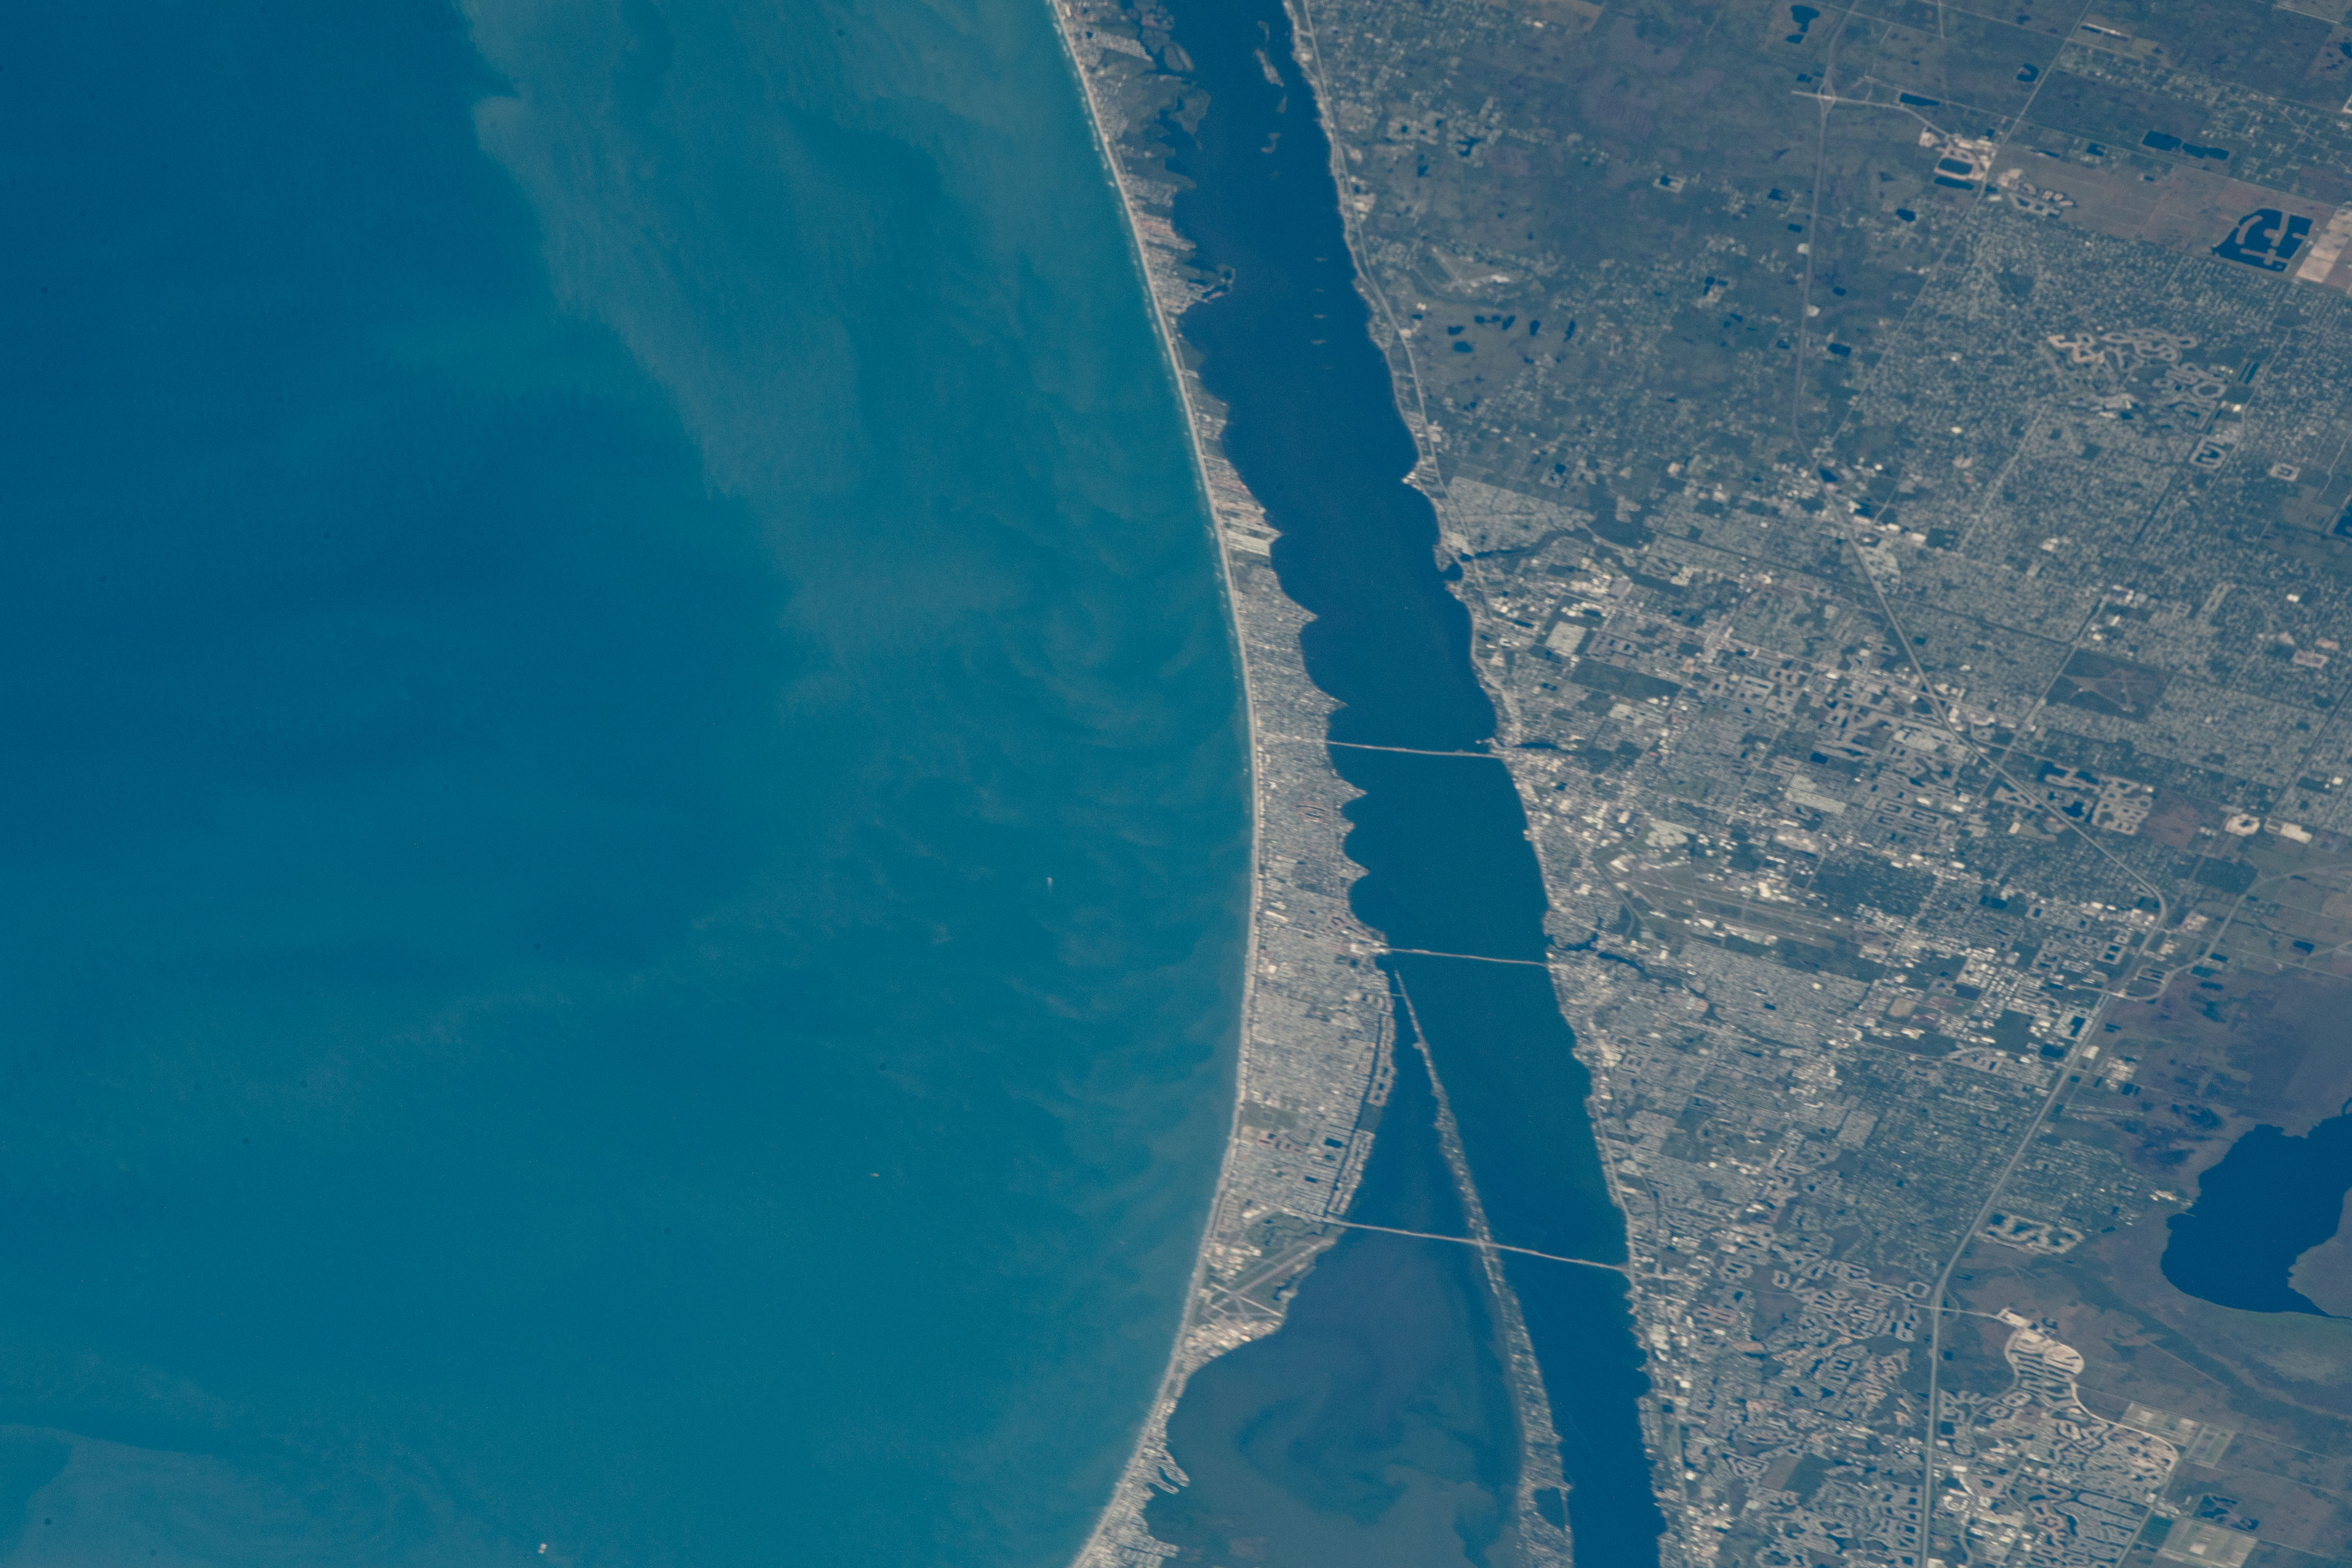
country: USA-FLORIDA
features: INDIAN RIVER, CAPE CANAVERAL, PORT CANAVERAL, CANAVERAL BIGHT
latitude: 28.3
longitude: -80.8
